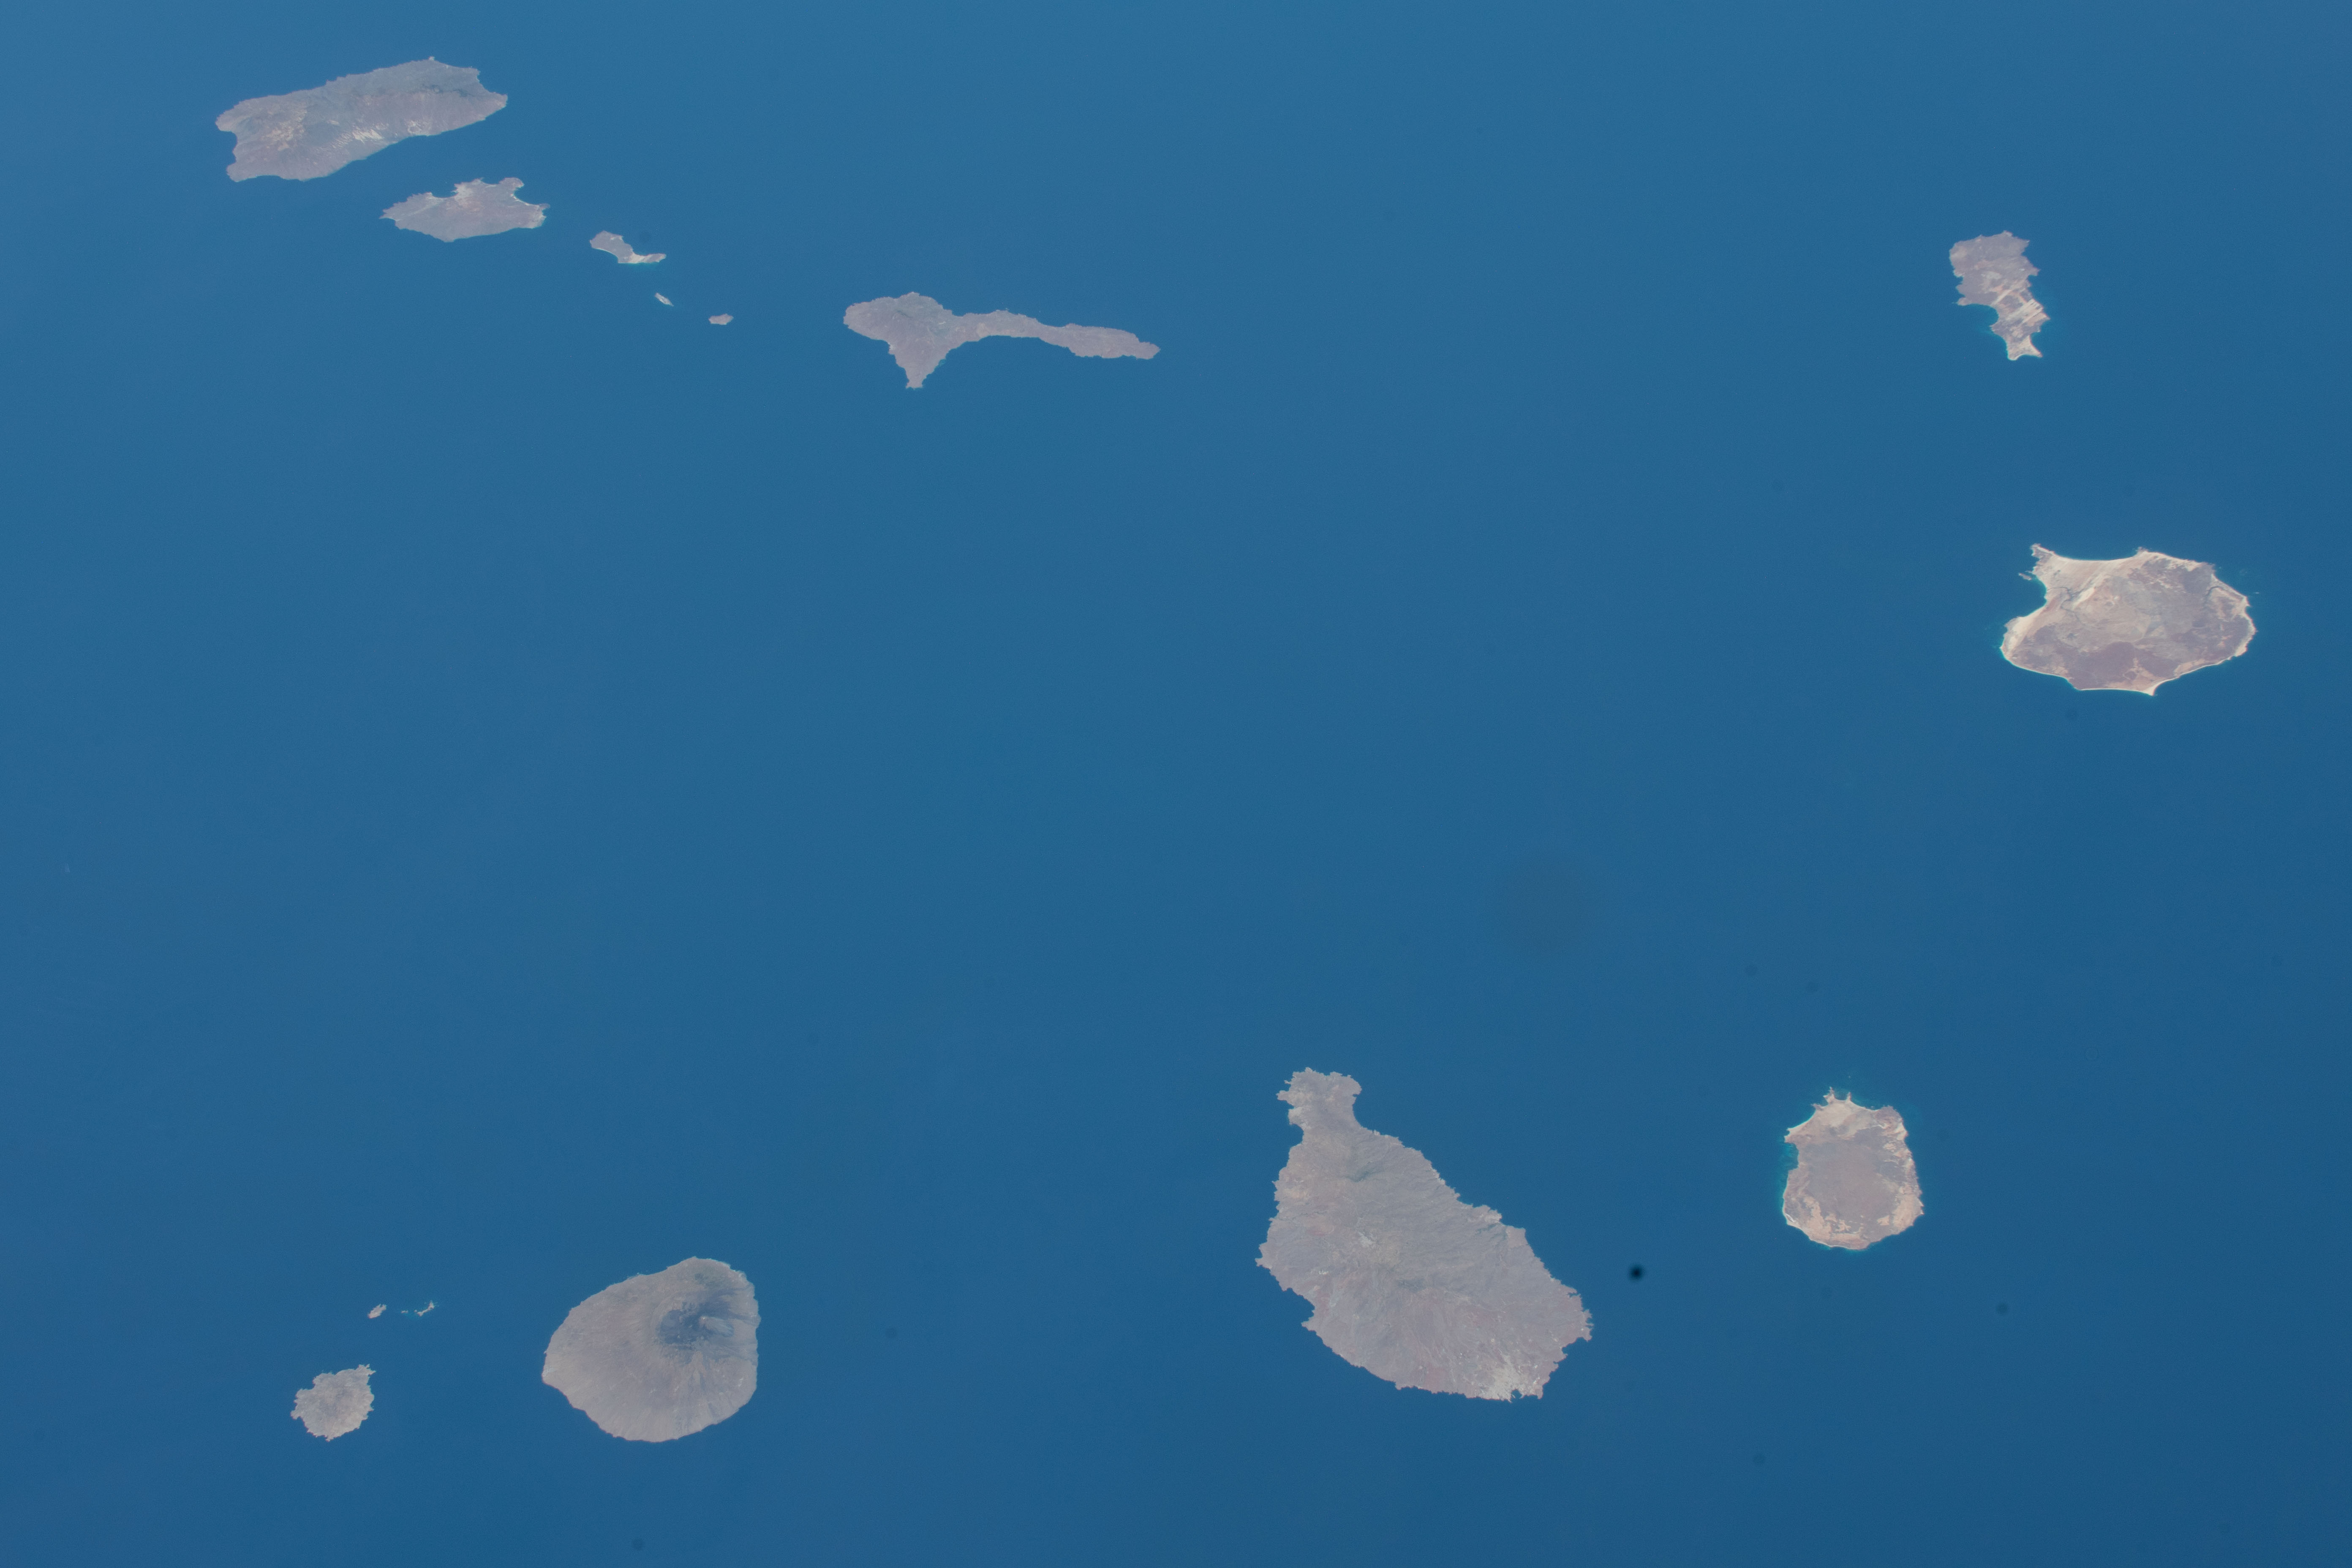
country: CAPE VERDE ISLANDS
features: CAPE VERDE ISLANDS
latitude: 16.0
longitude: -24.0
